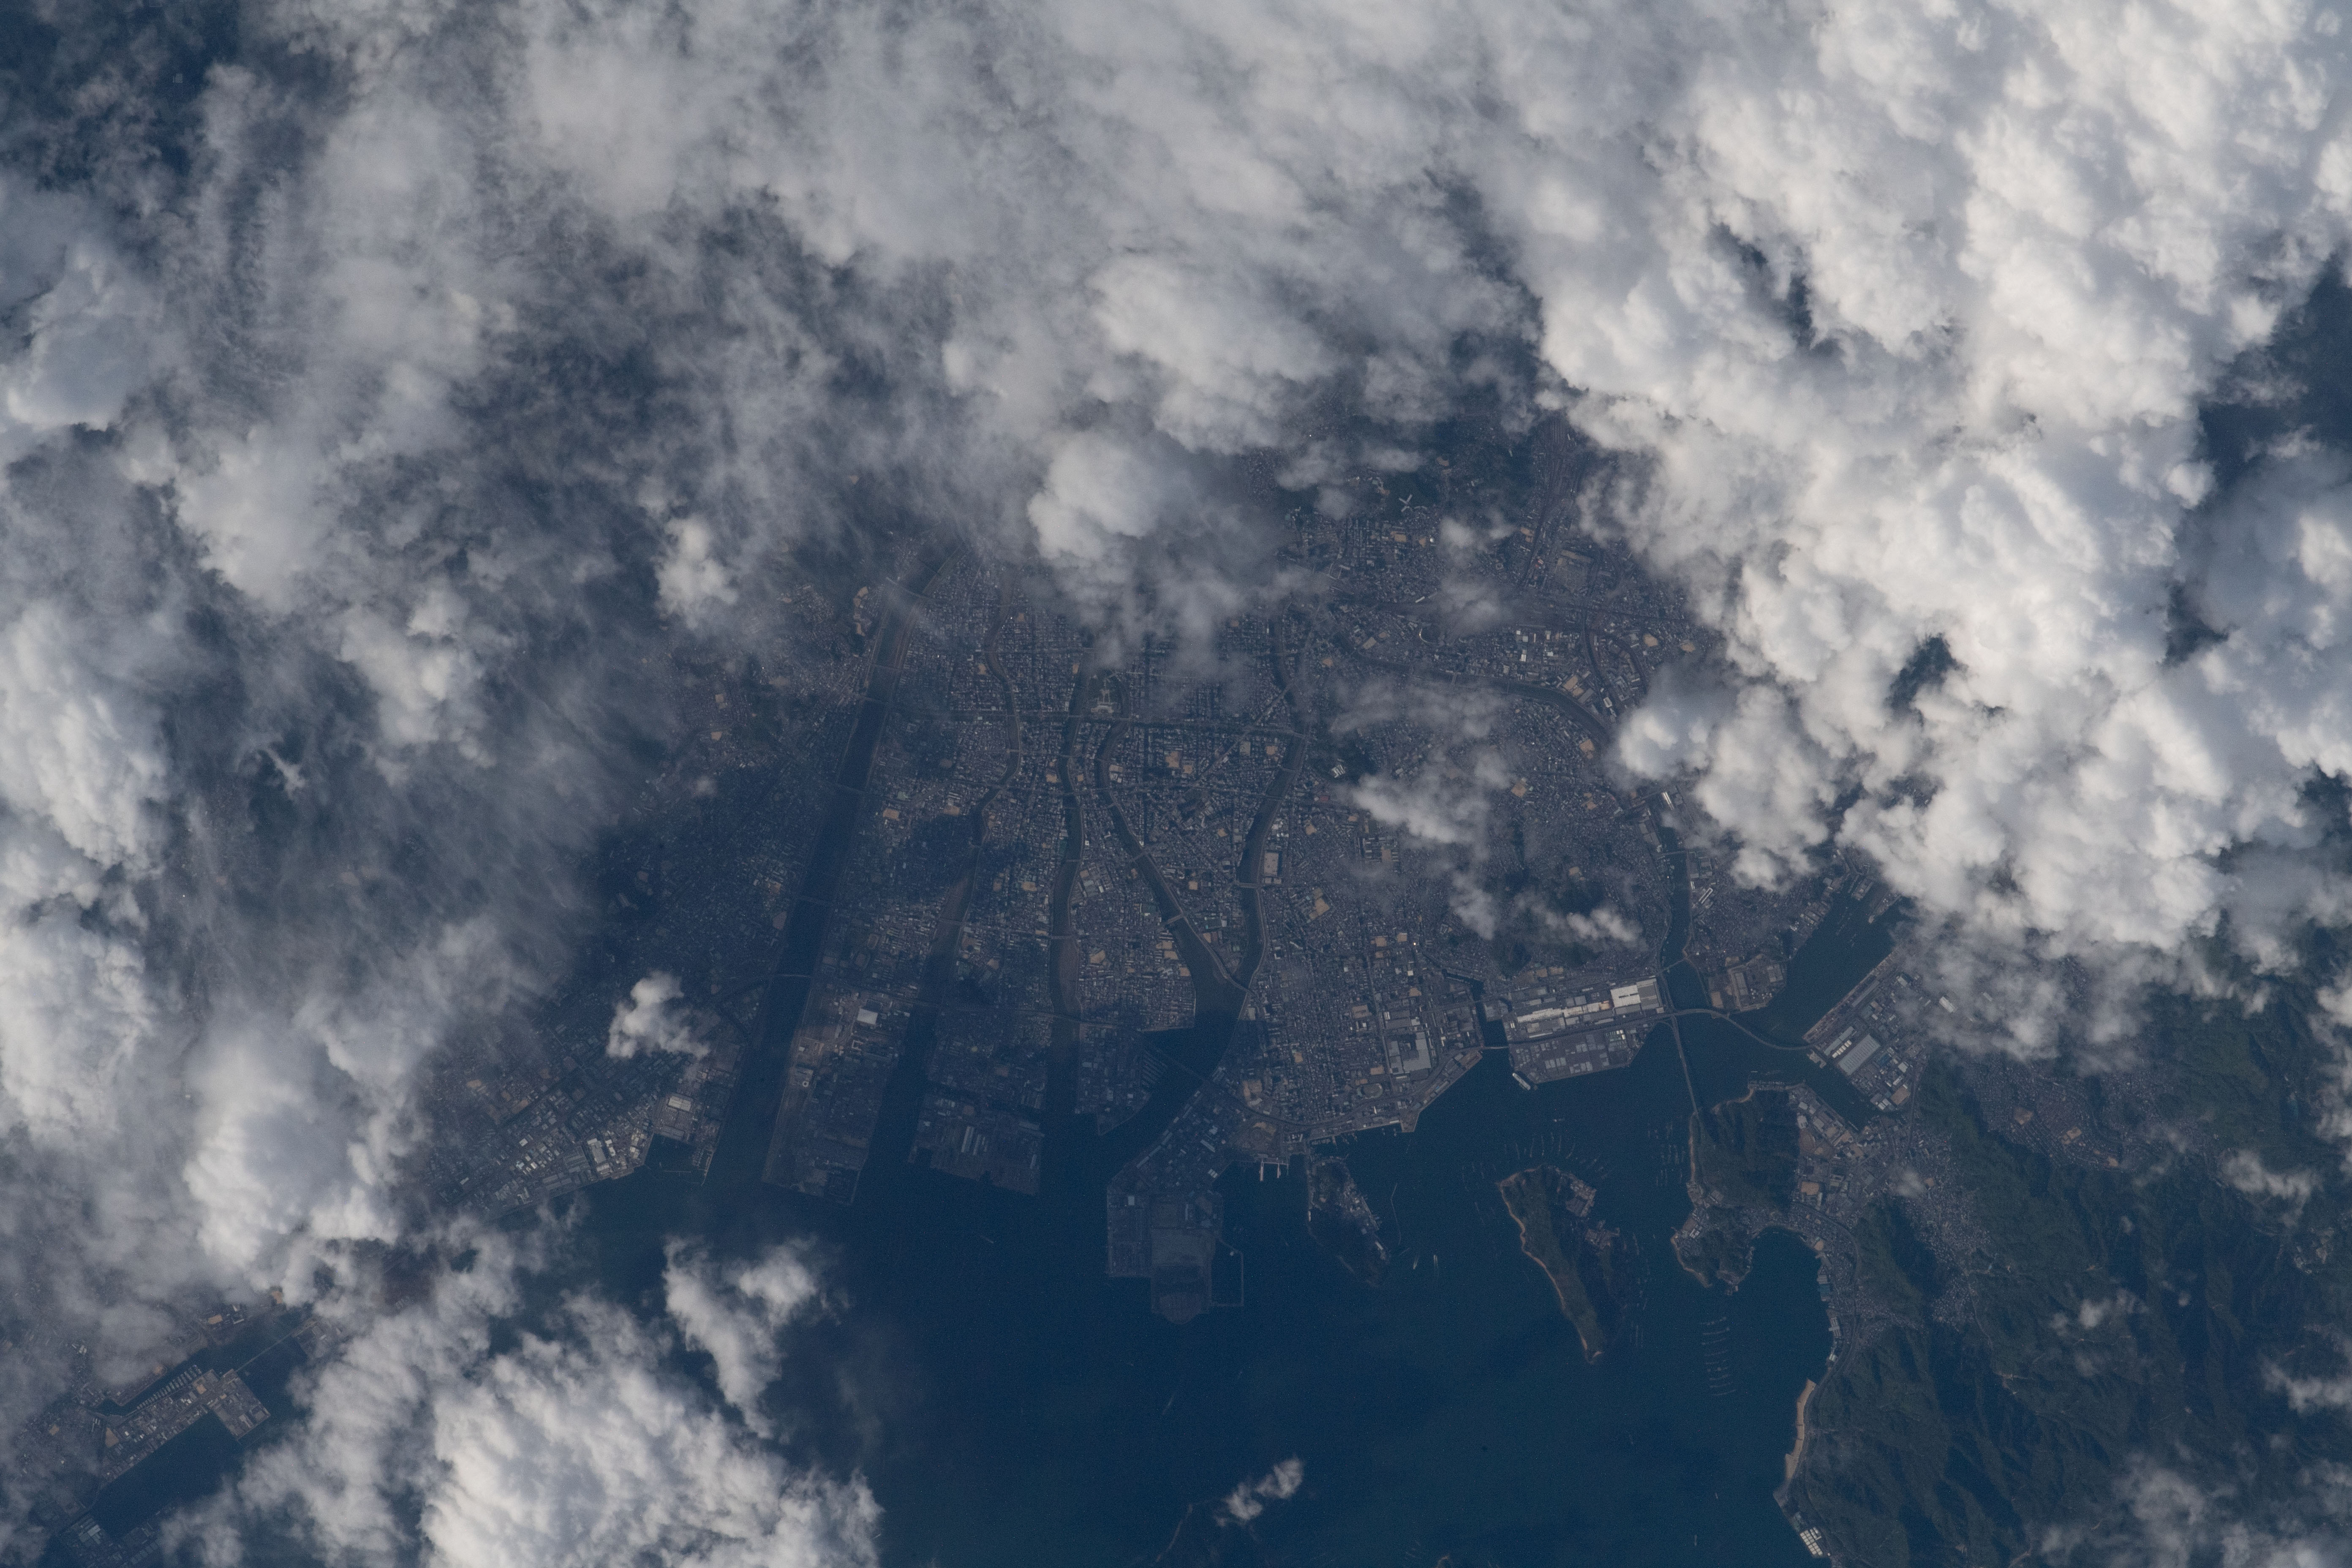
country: JAPAN
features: HIROSHIMA BAY
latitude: 34.4
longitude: 132.5
